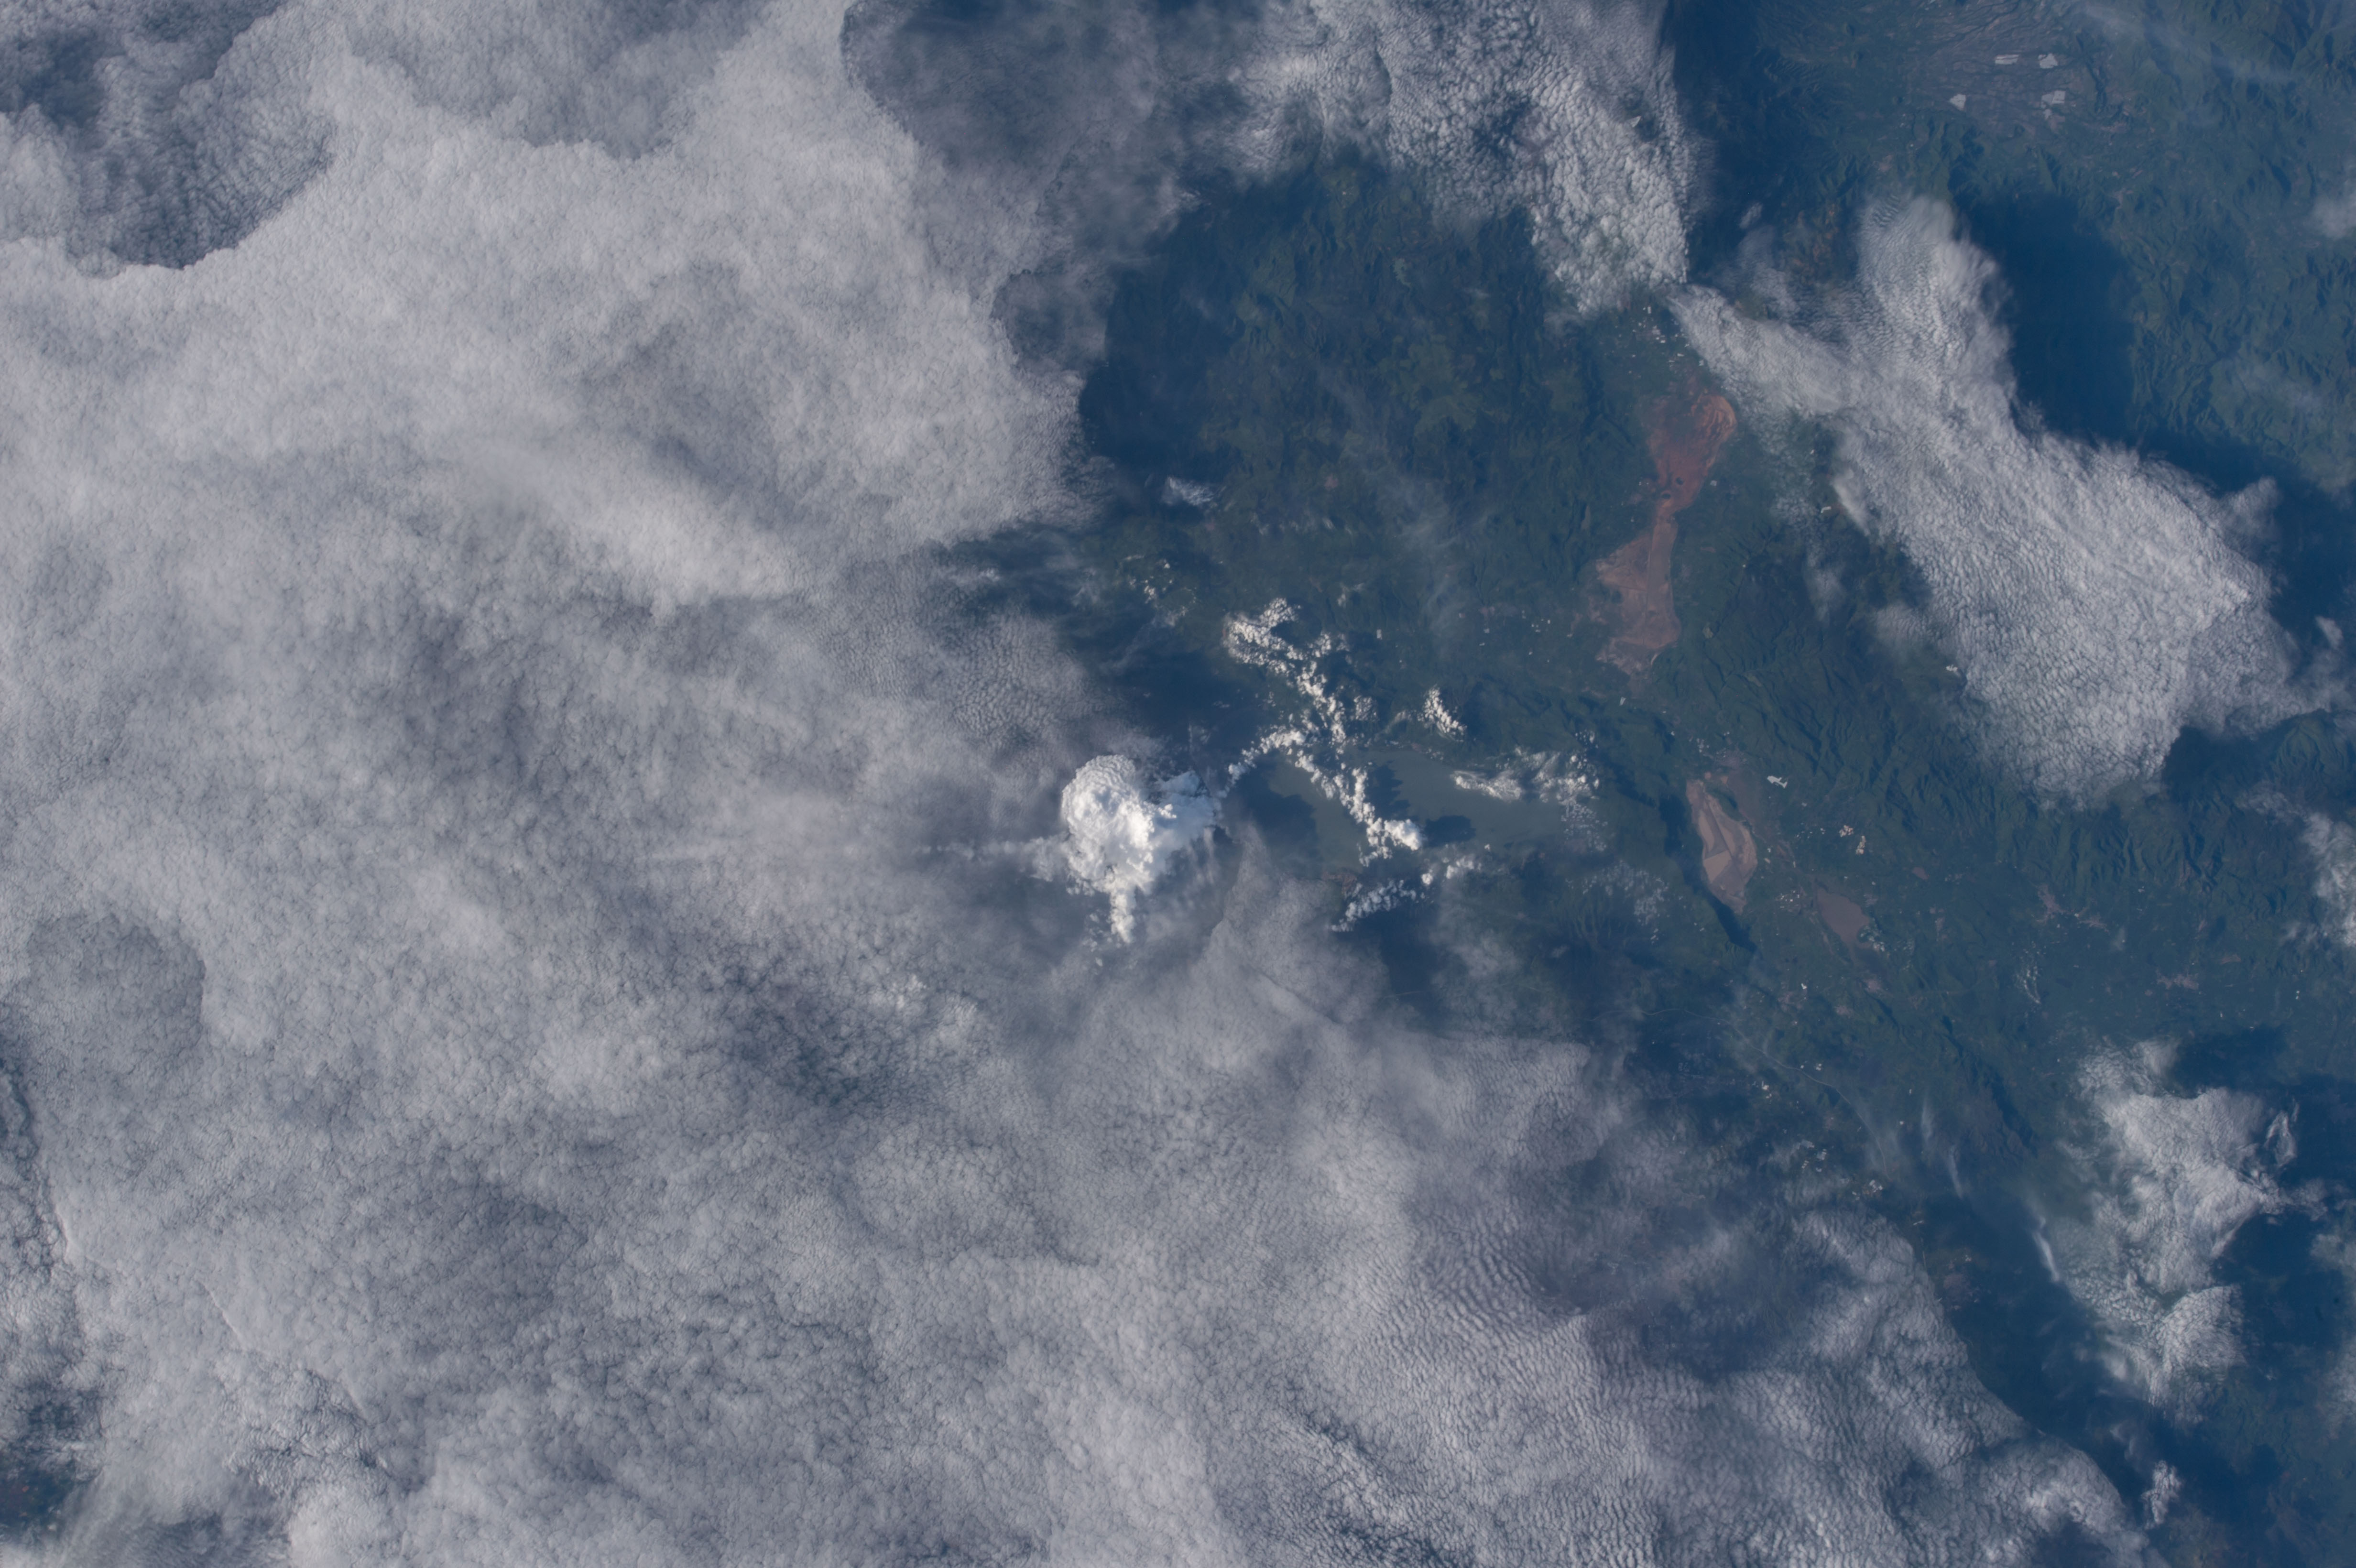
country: MEXICO
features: LAGUNA DE CHAPALA, SAN MARCOS, ATOYAC, ZACOALCO DE TORRES, JALISCO
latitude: 20.0
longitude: -103.0
